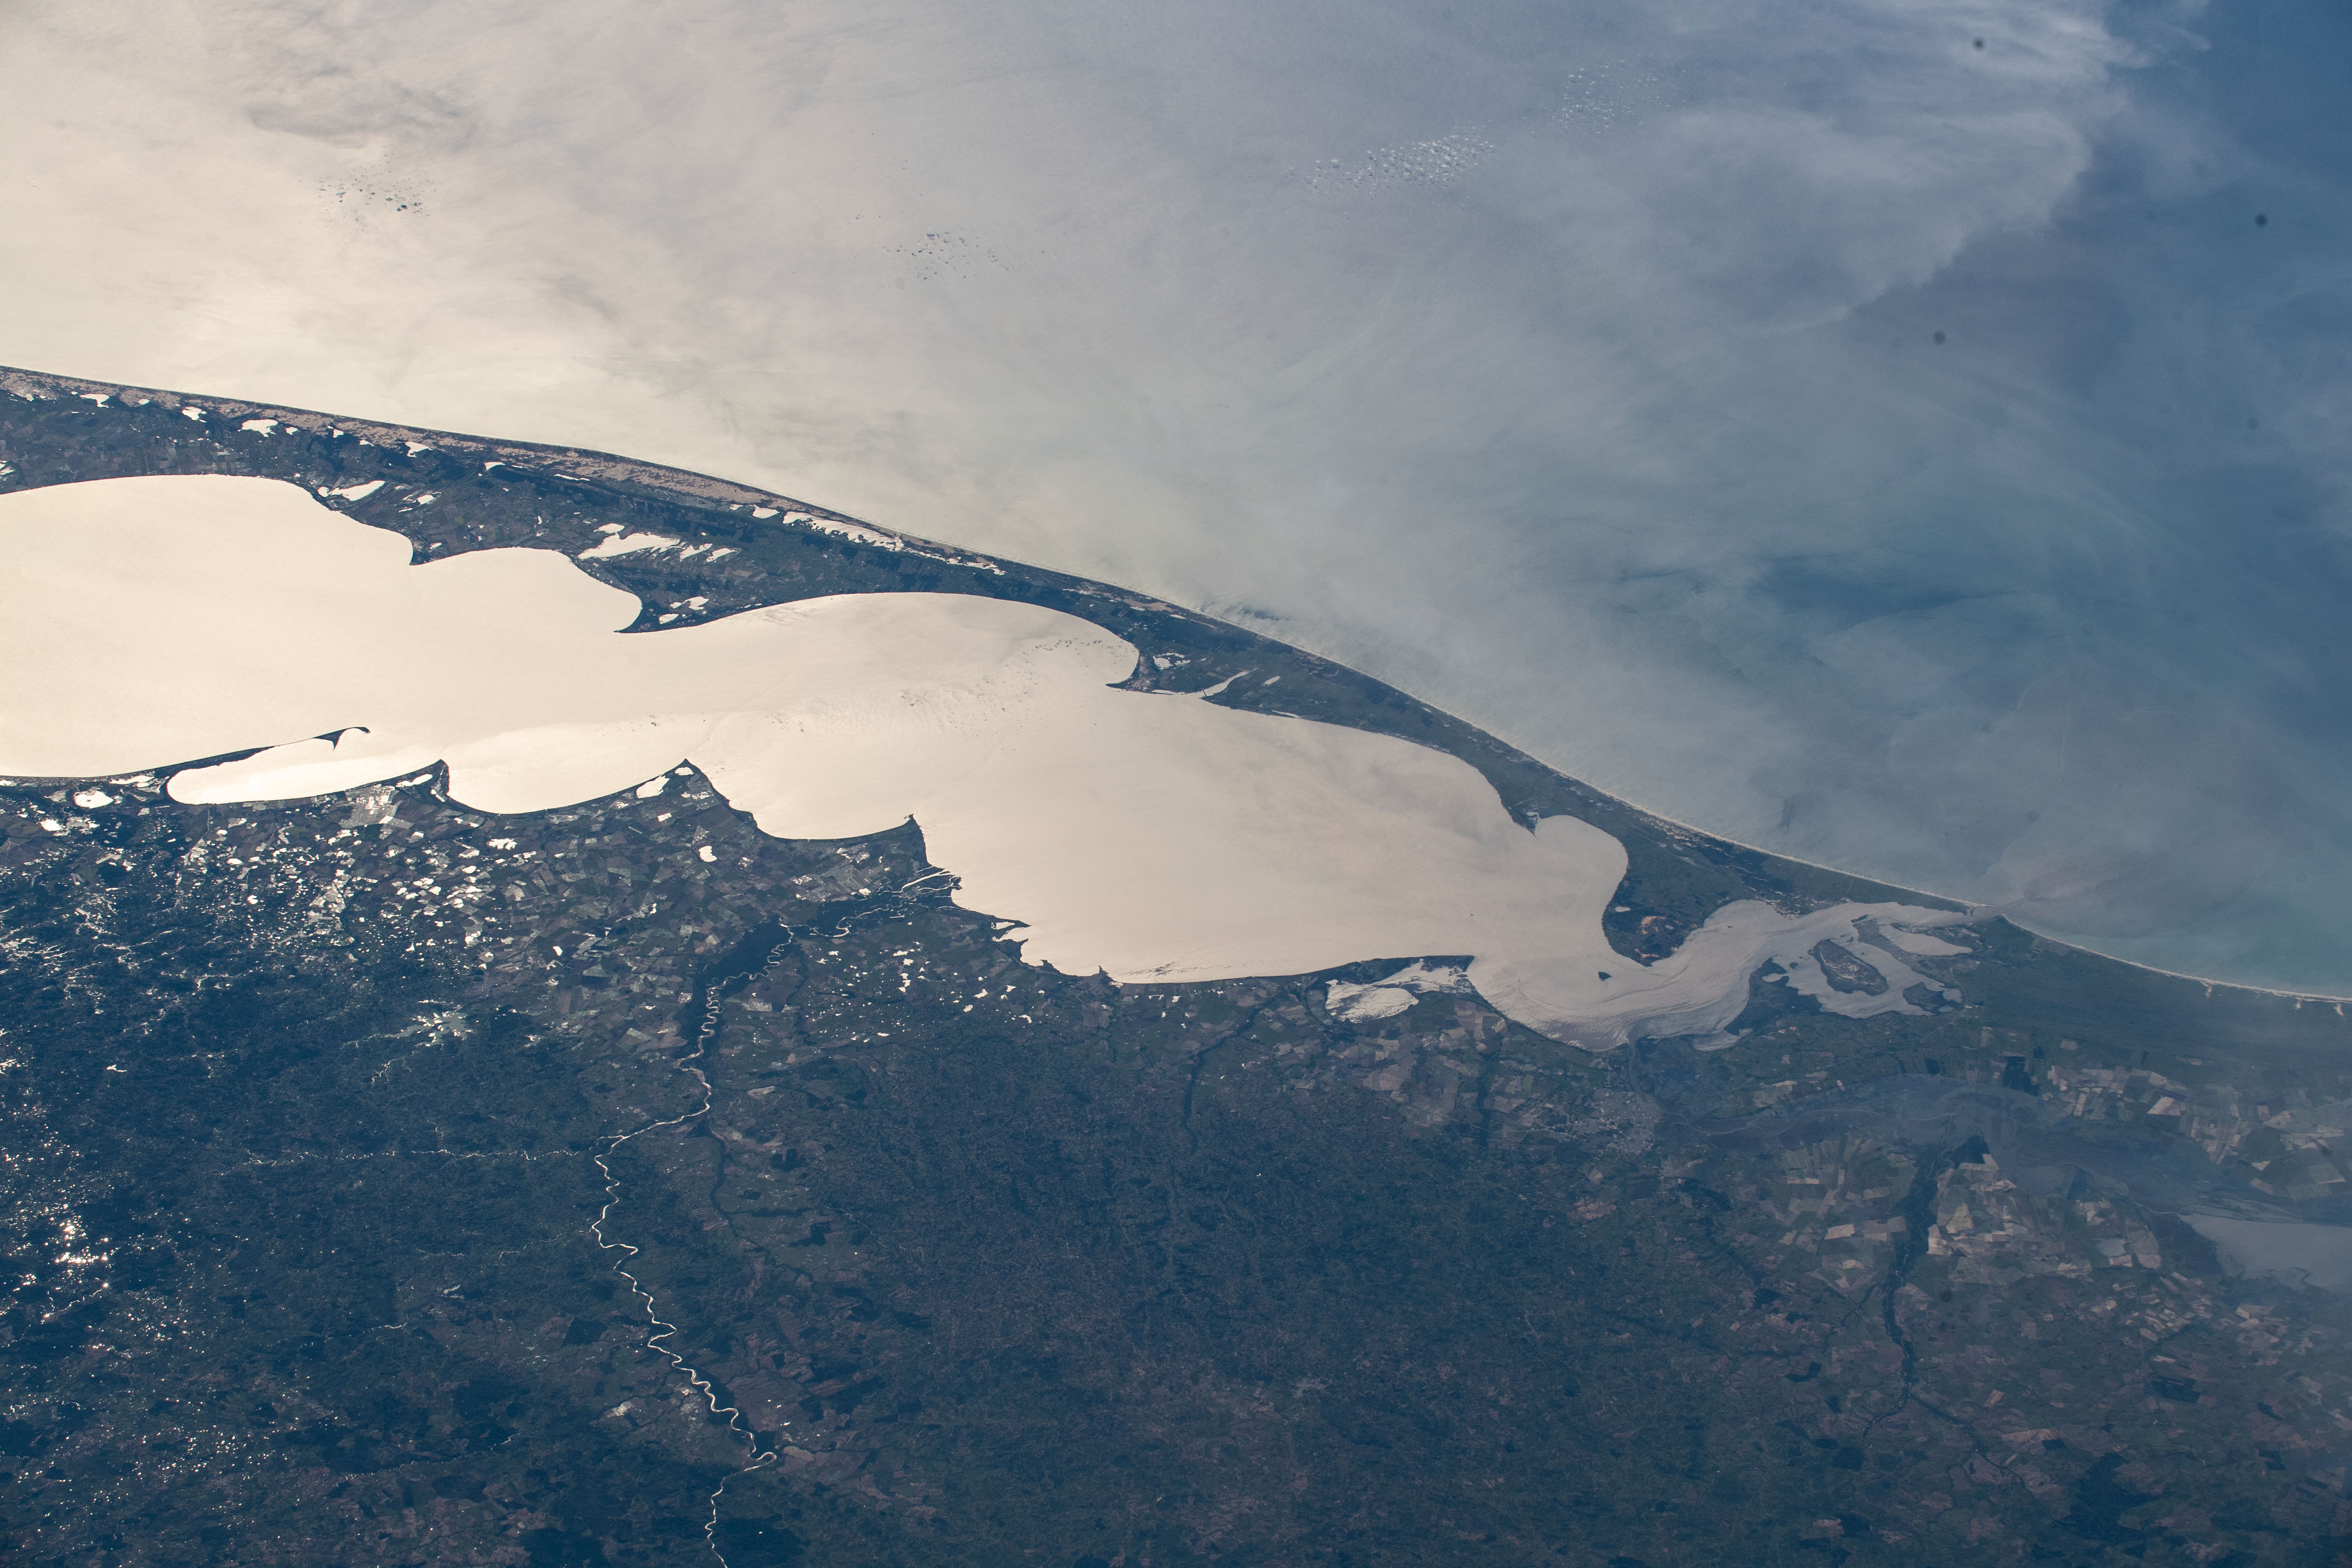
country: BRAZIL
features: LAGOA DOS PATOS
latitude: -31.7
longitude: -51.6
